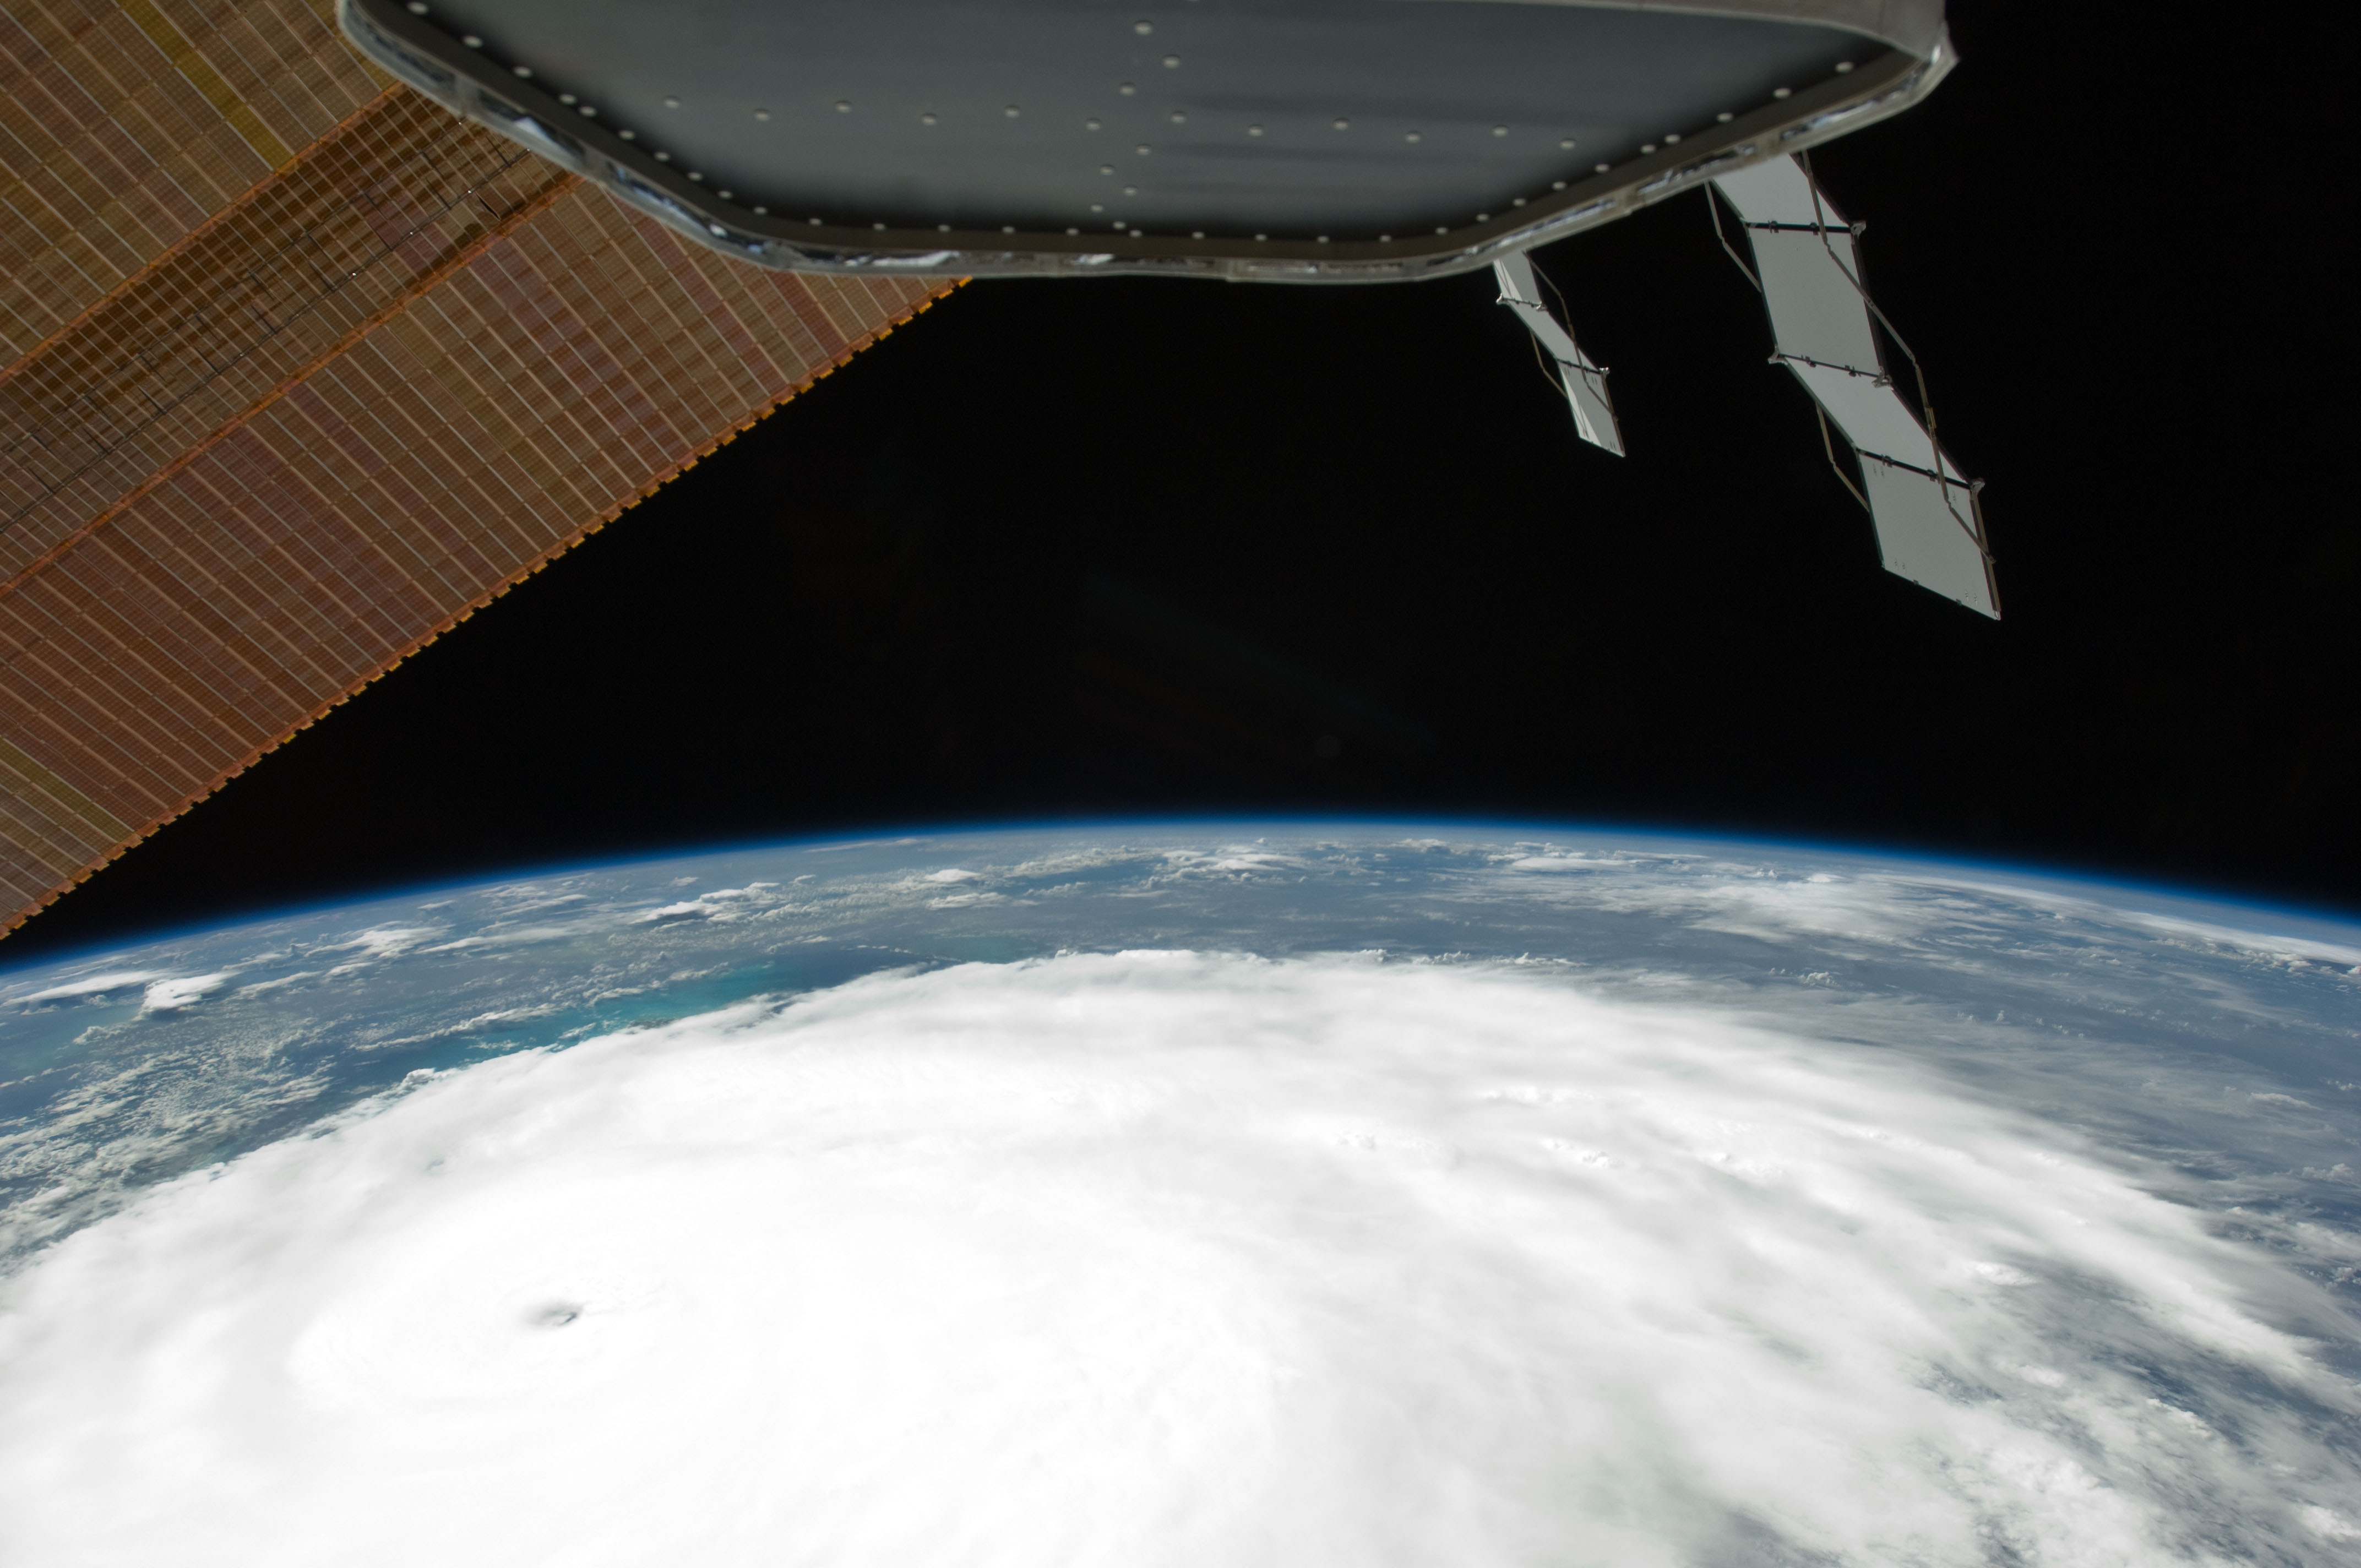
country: BAHAMAS
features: PAN-HURRICANE IRENE, EYE, ATLANTIC O., STORM BANDS, ISS
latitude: 23.5
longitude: -74.5
